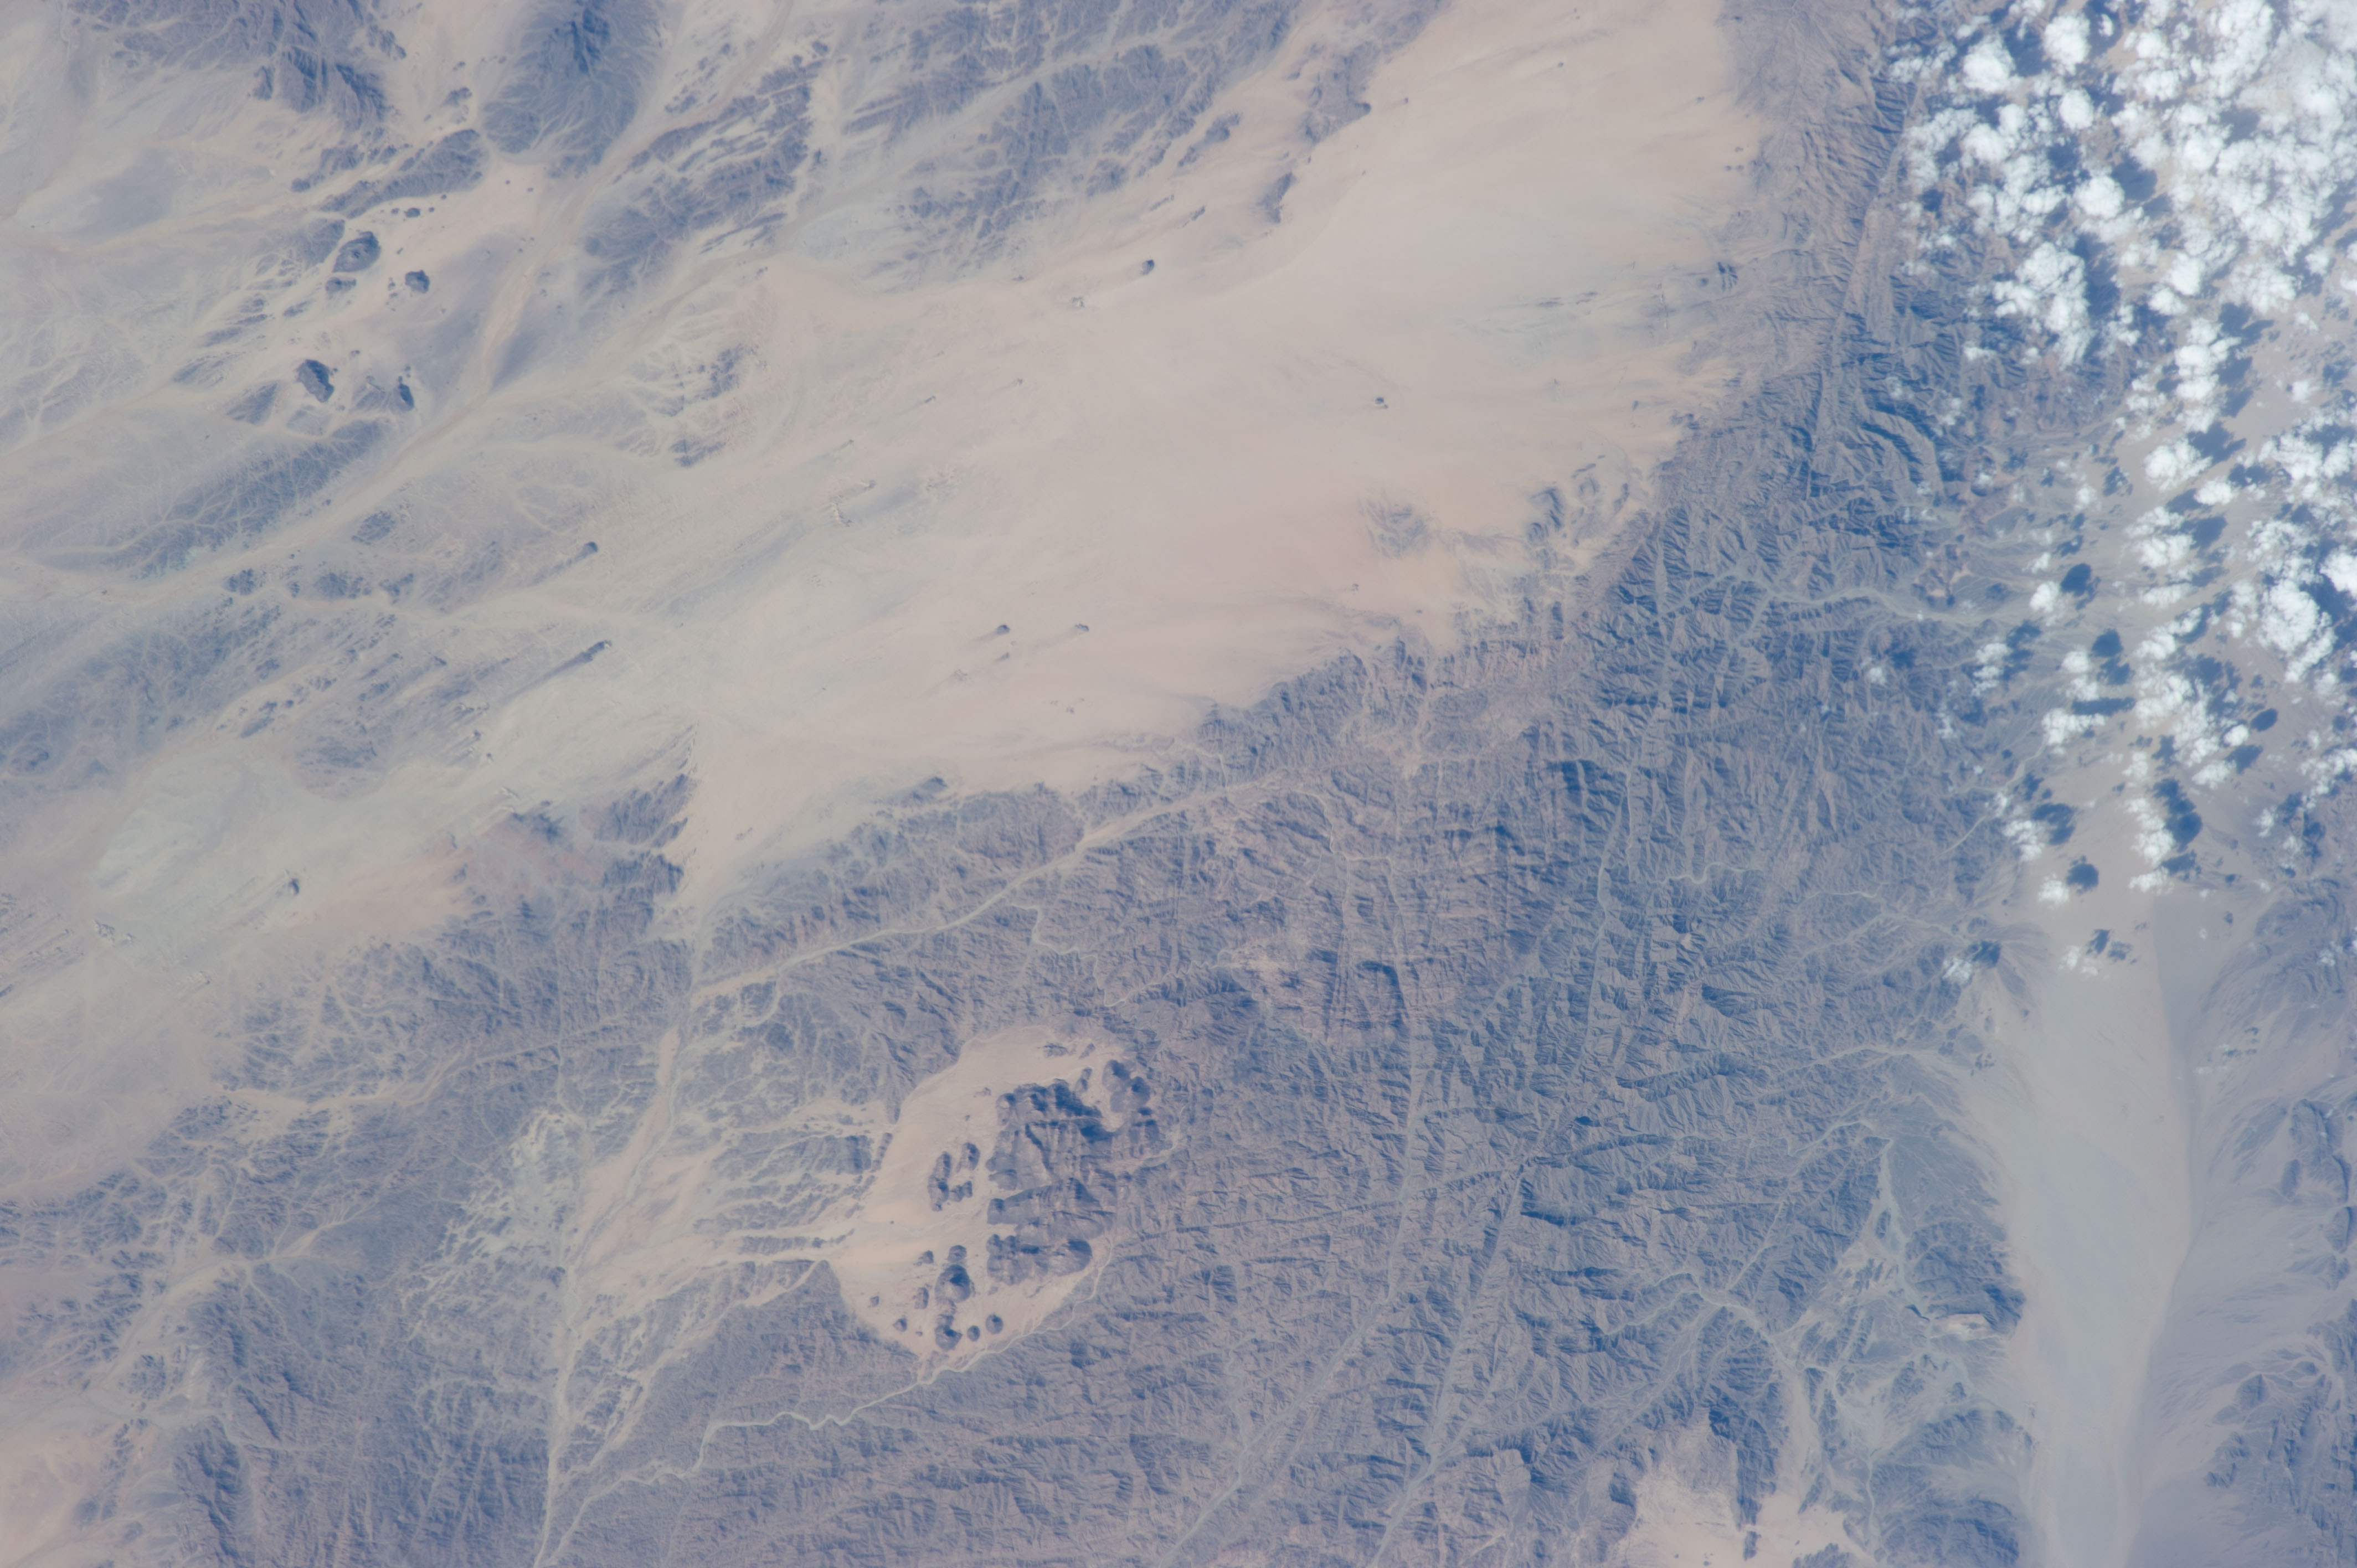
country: SUDAN
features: MOUNT SABIDANA, DISSECTED PLATEAU, MTS., RAVINES, WADIS, DESERT
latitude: 18.2
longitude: 36.9
